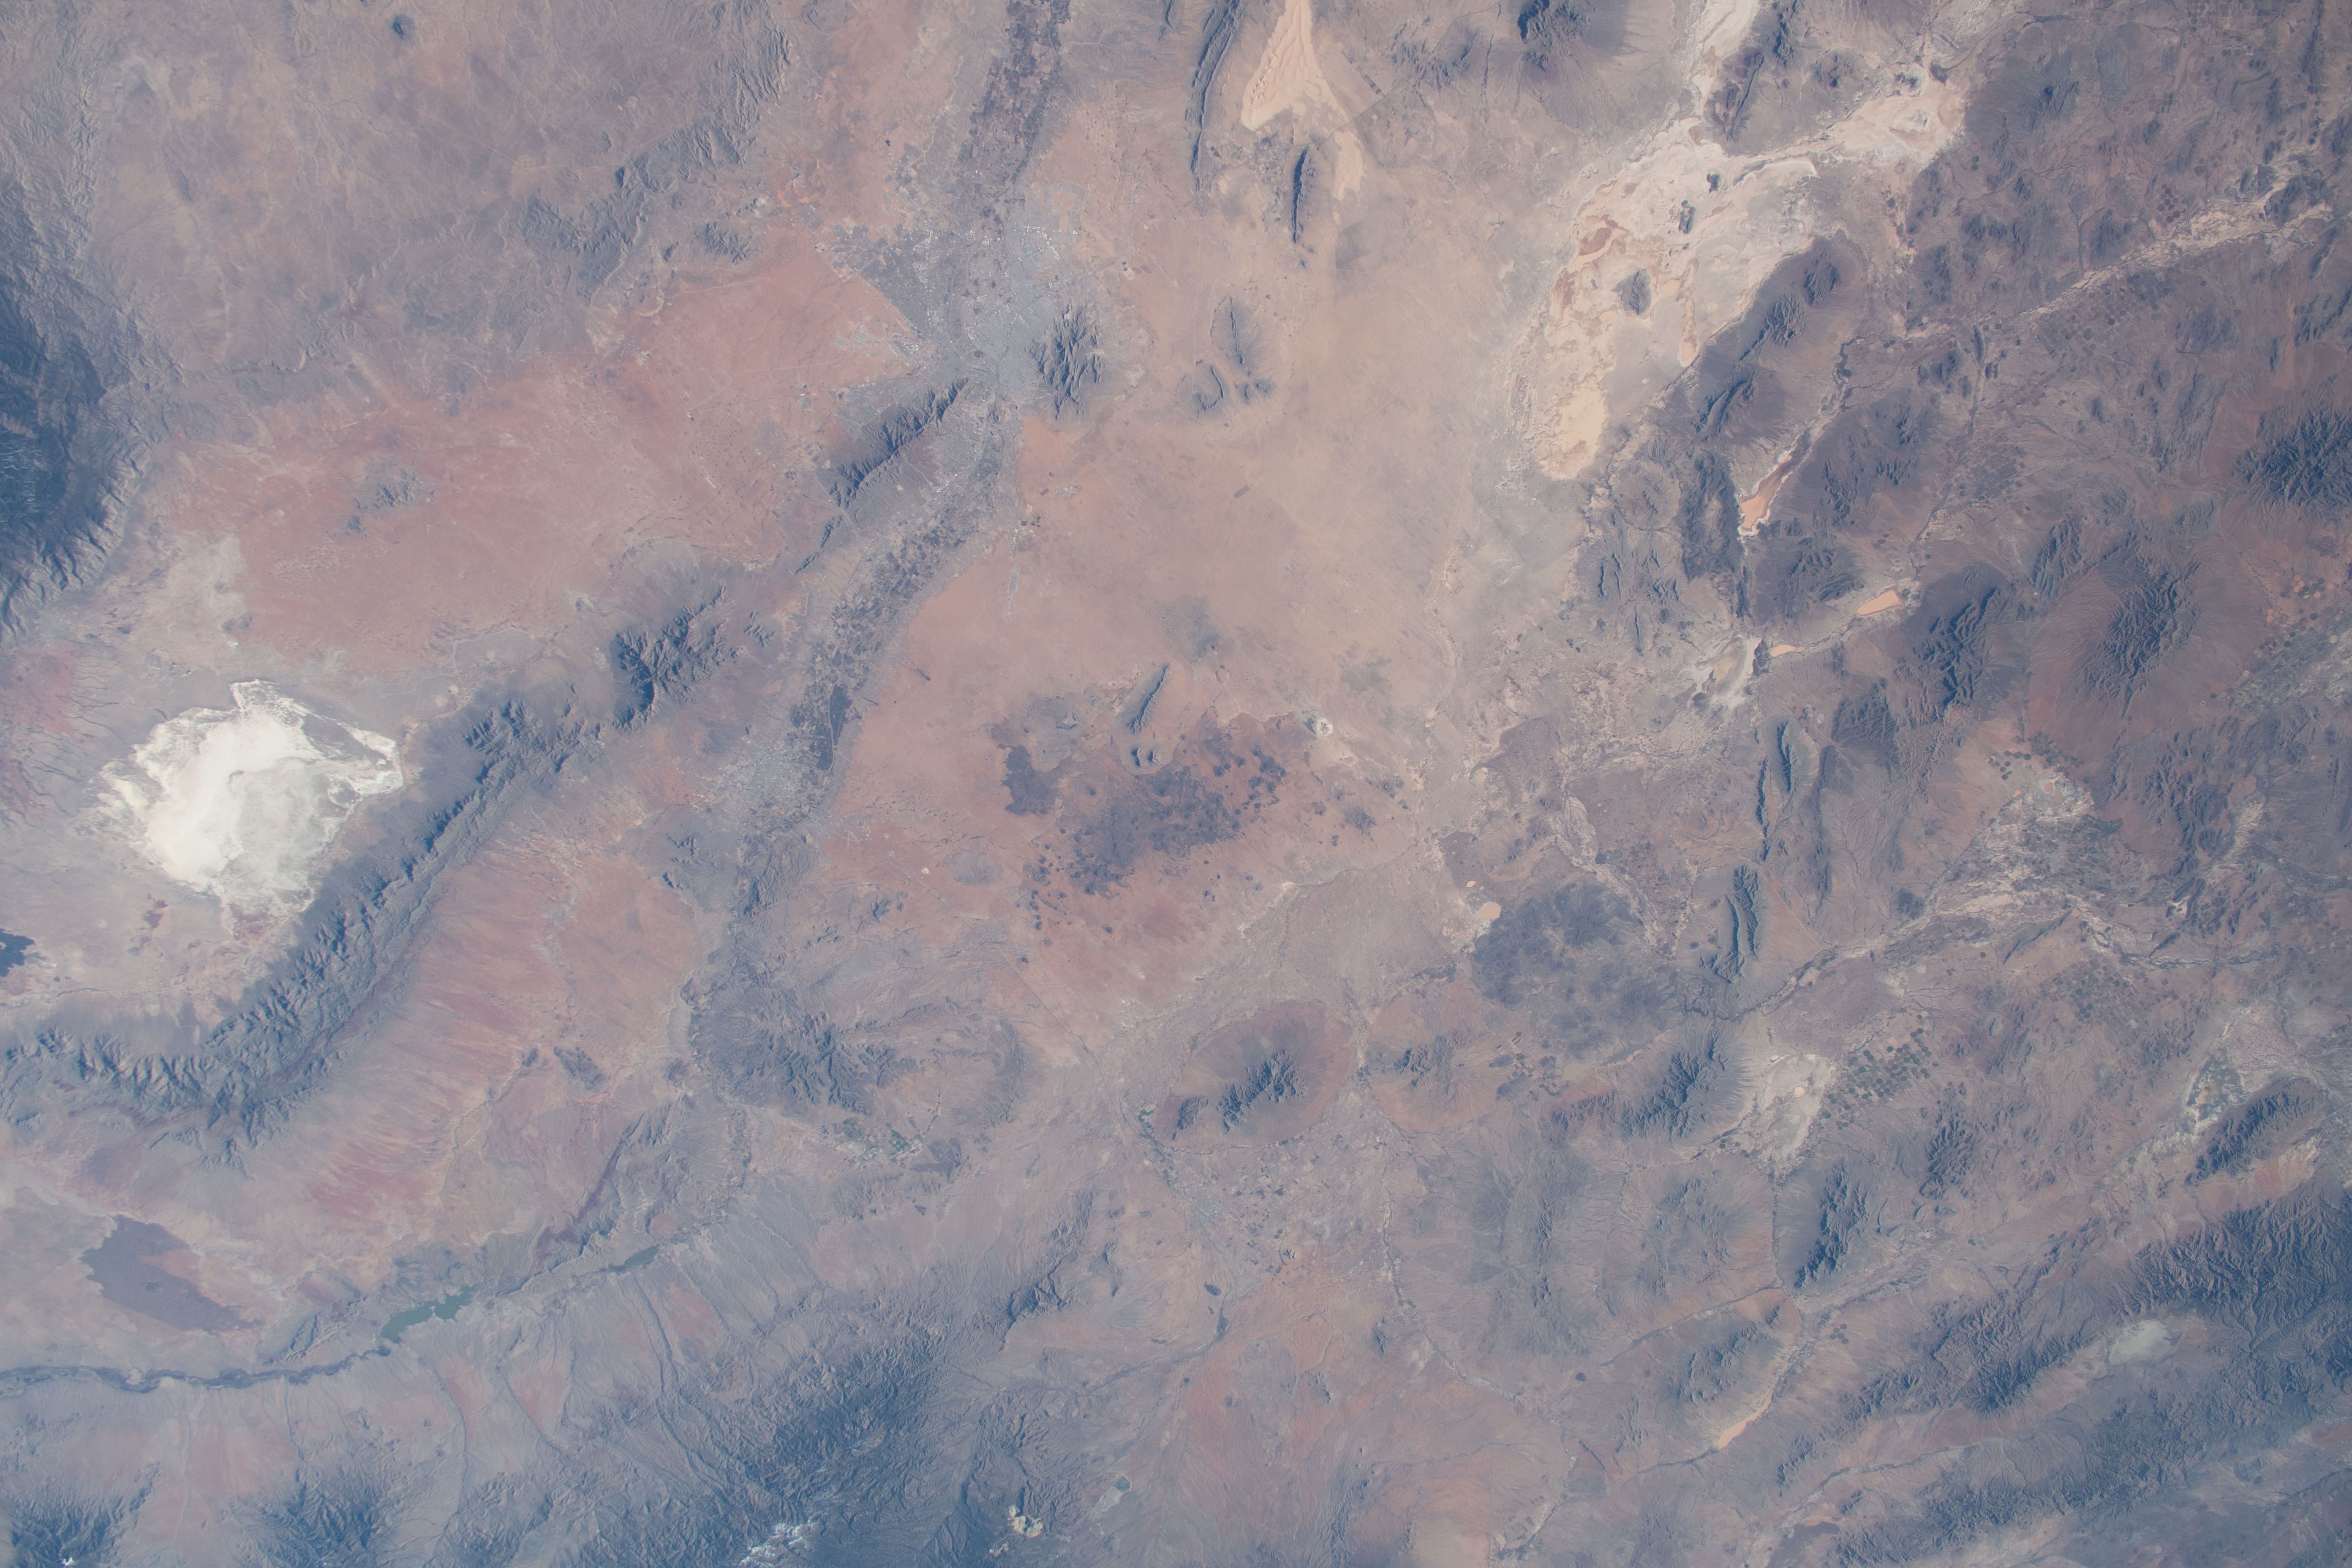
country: USA-NEW MEXICO
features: FORT BLISS, EL PASO, TEXAS, WHITE SANDS NATIONAL PARK, RIO GRANDE
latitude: 32.0
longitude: -107.0
